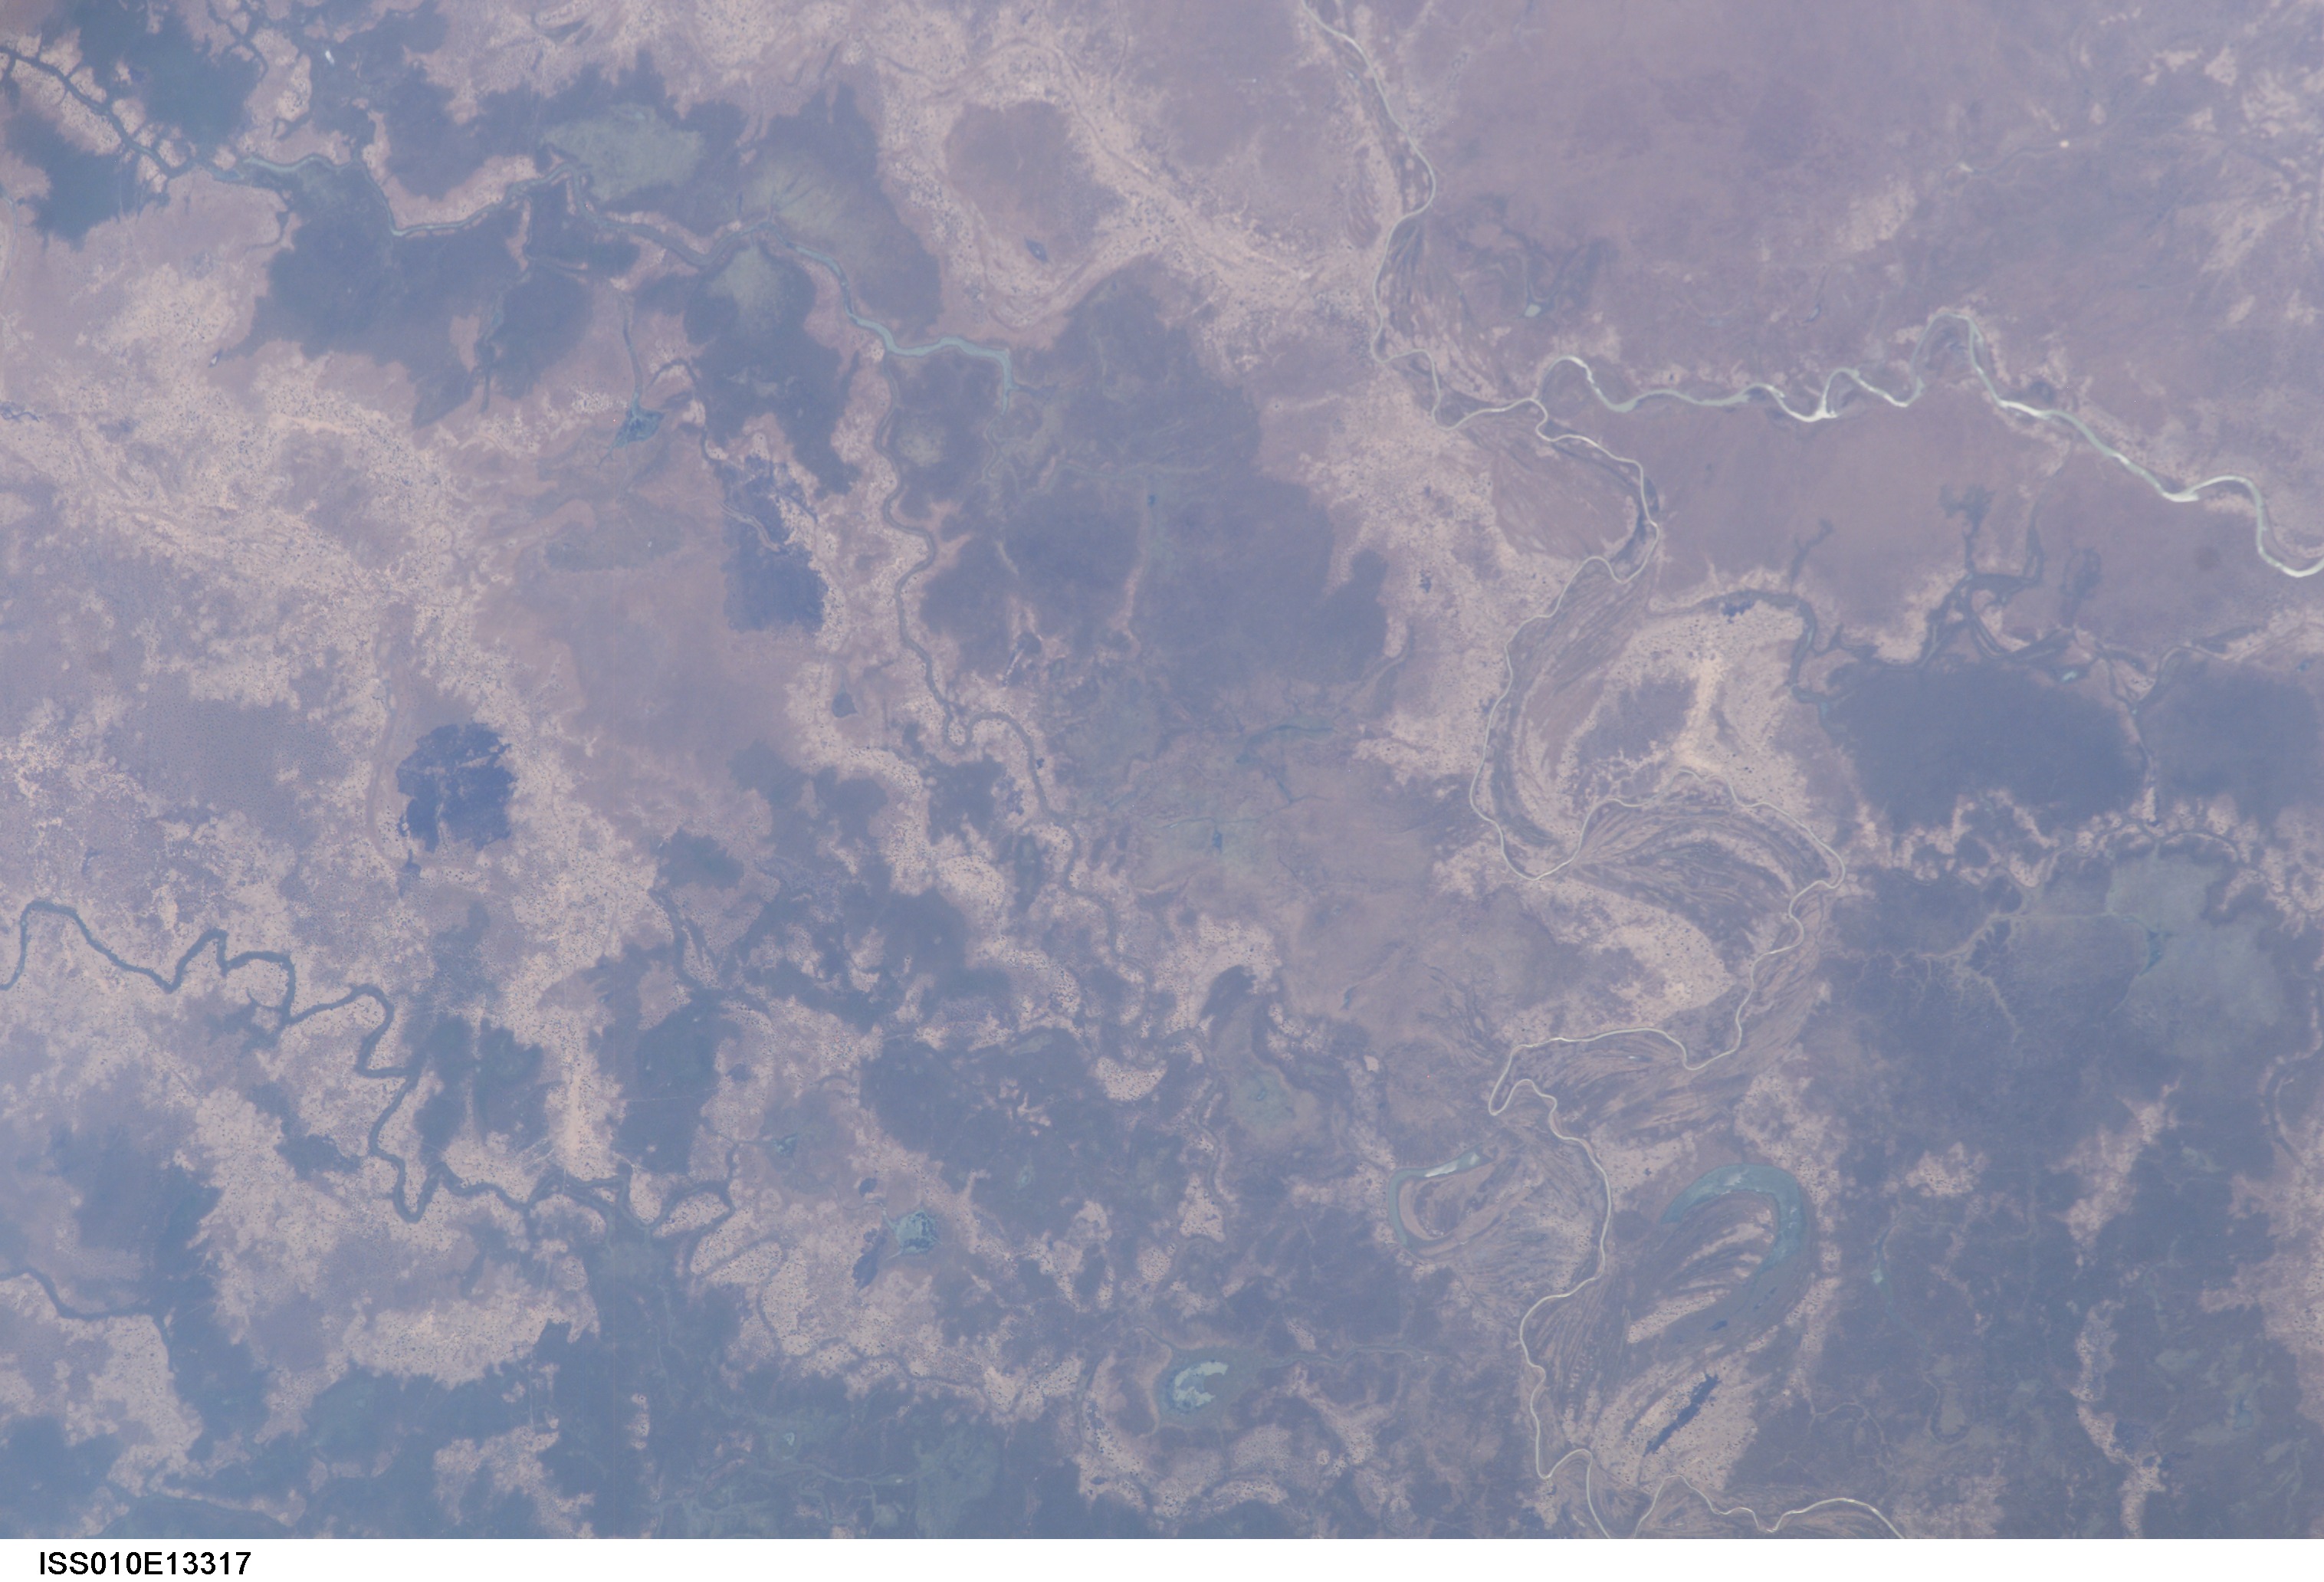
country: SUDAN
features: LOL R. DISTRIBUTARIES
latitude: 9.0
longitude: 28.1
